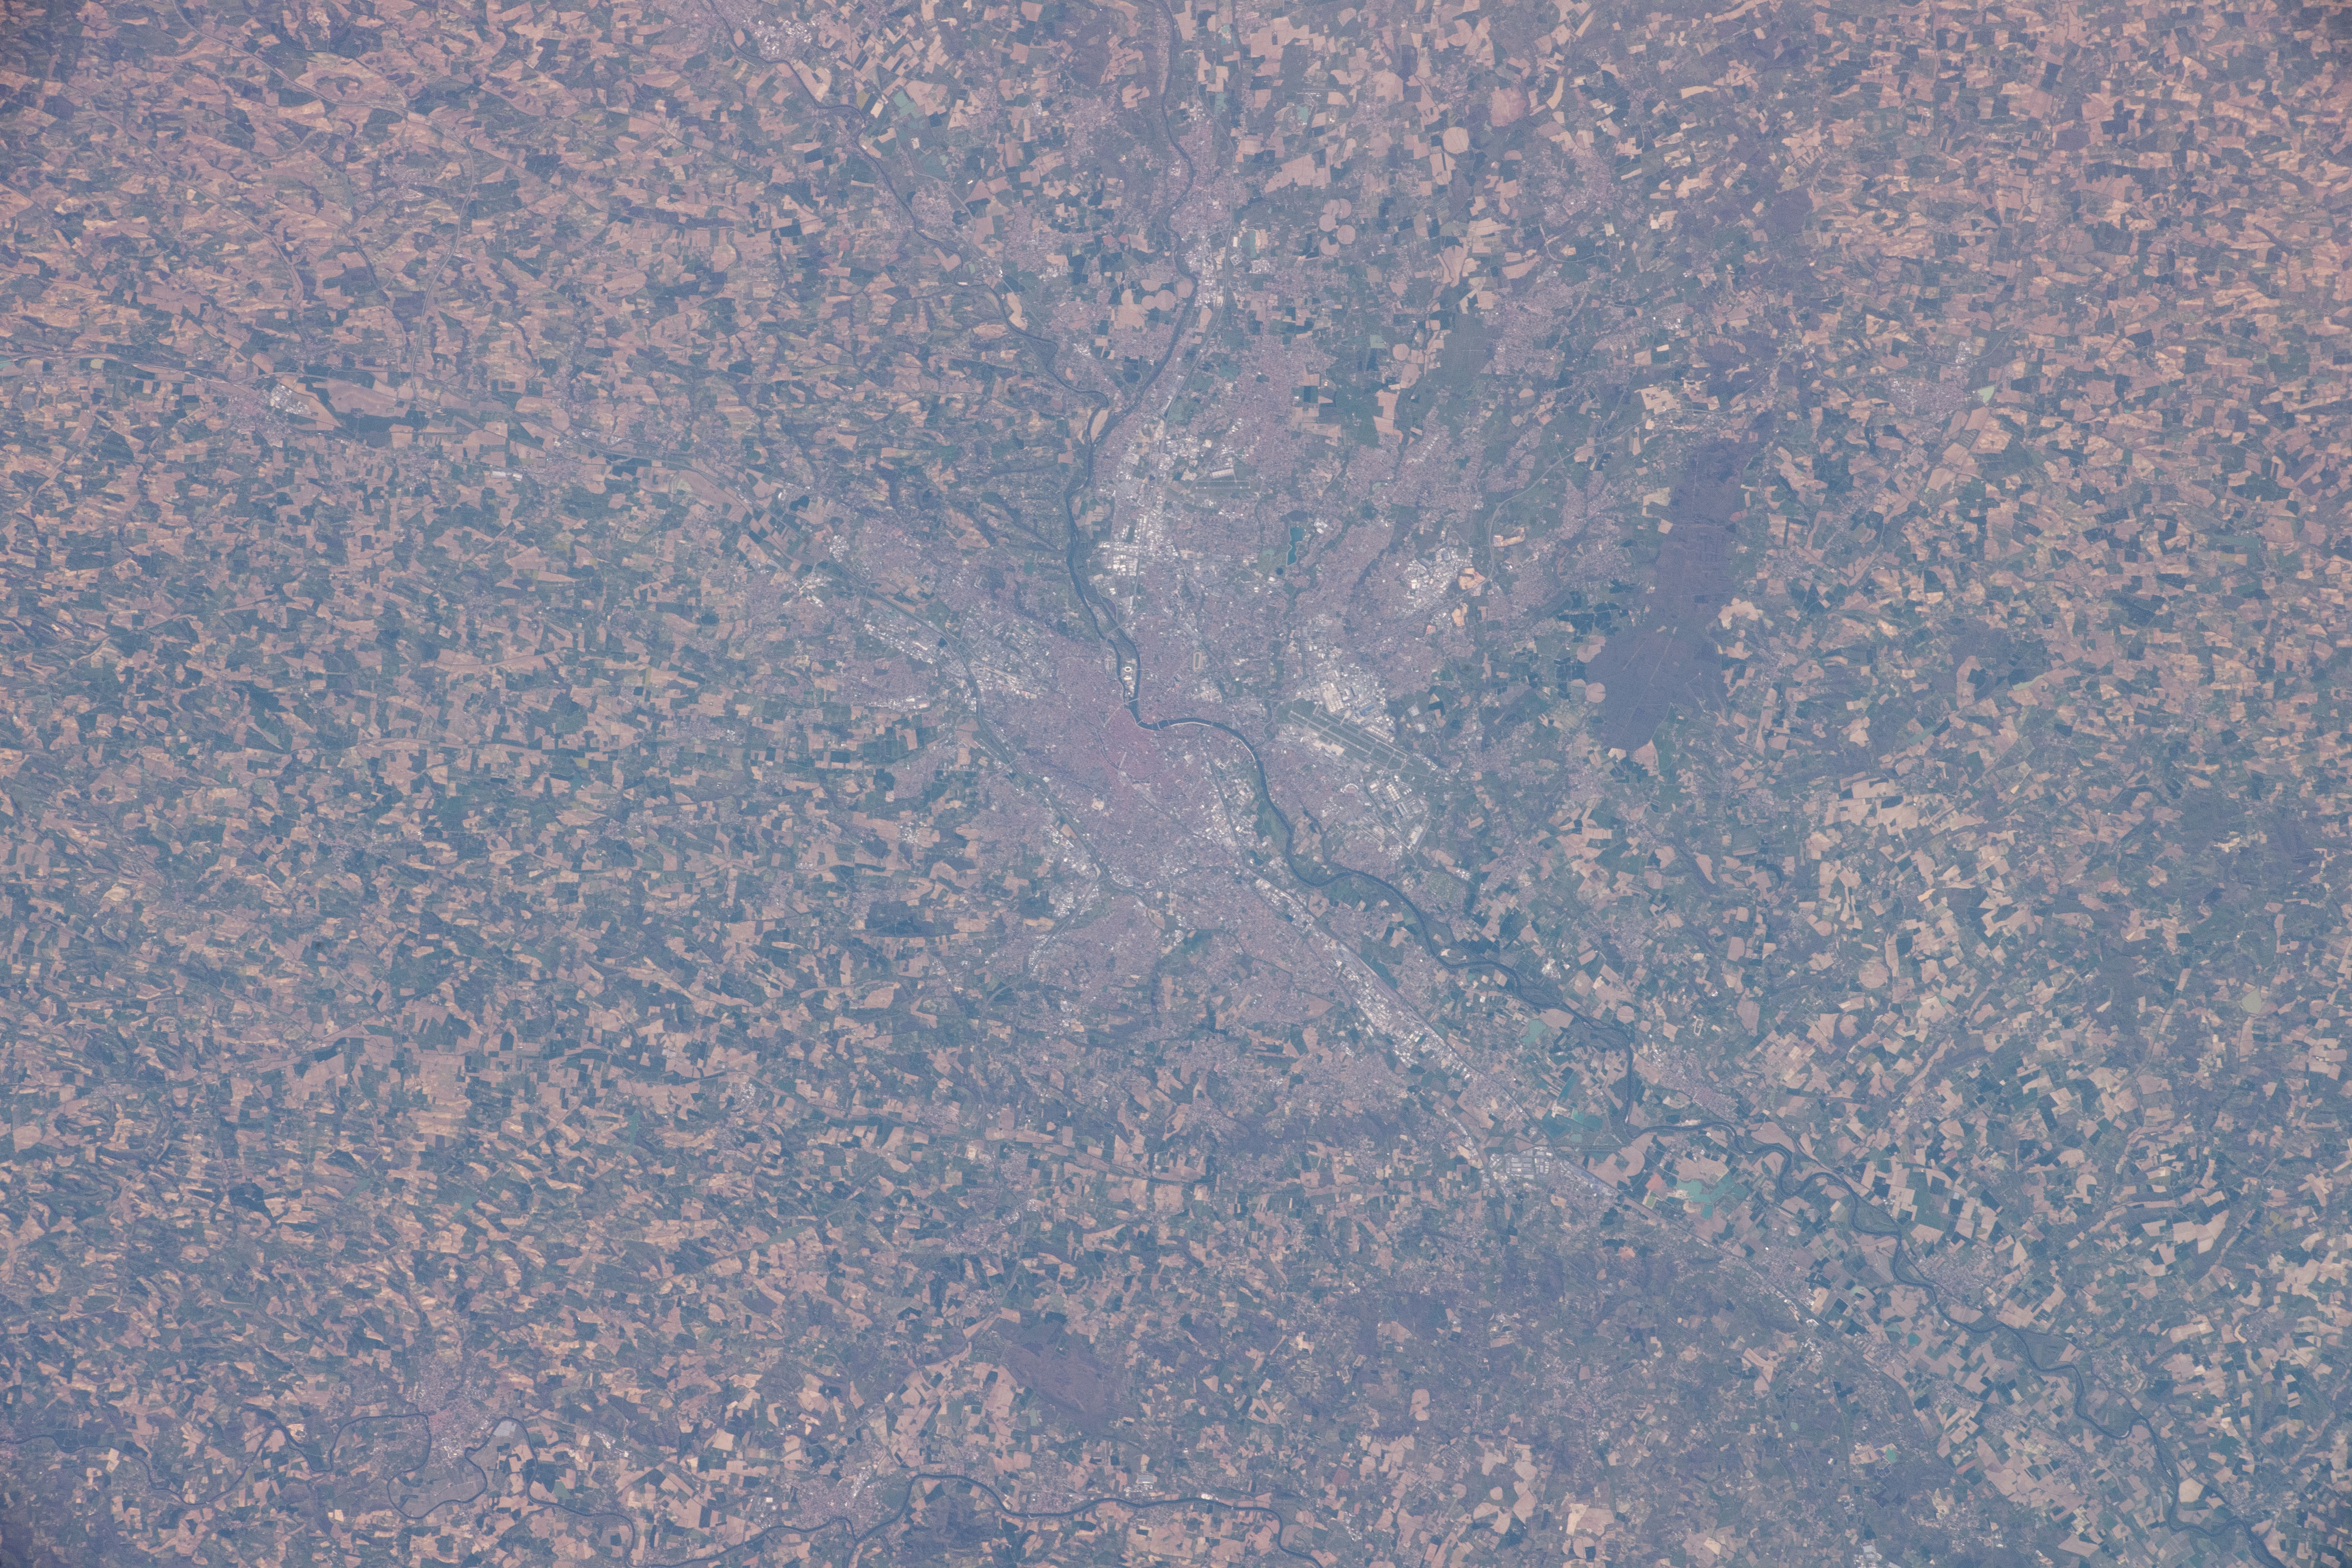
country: FRANCE
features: GARONA RIVER
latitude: 43.6
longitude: 1.4
